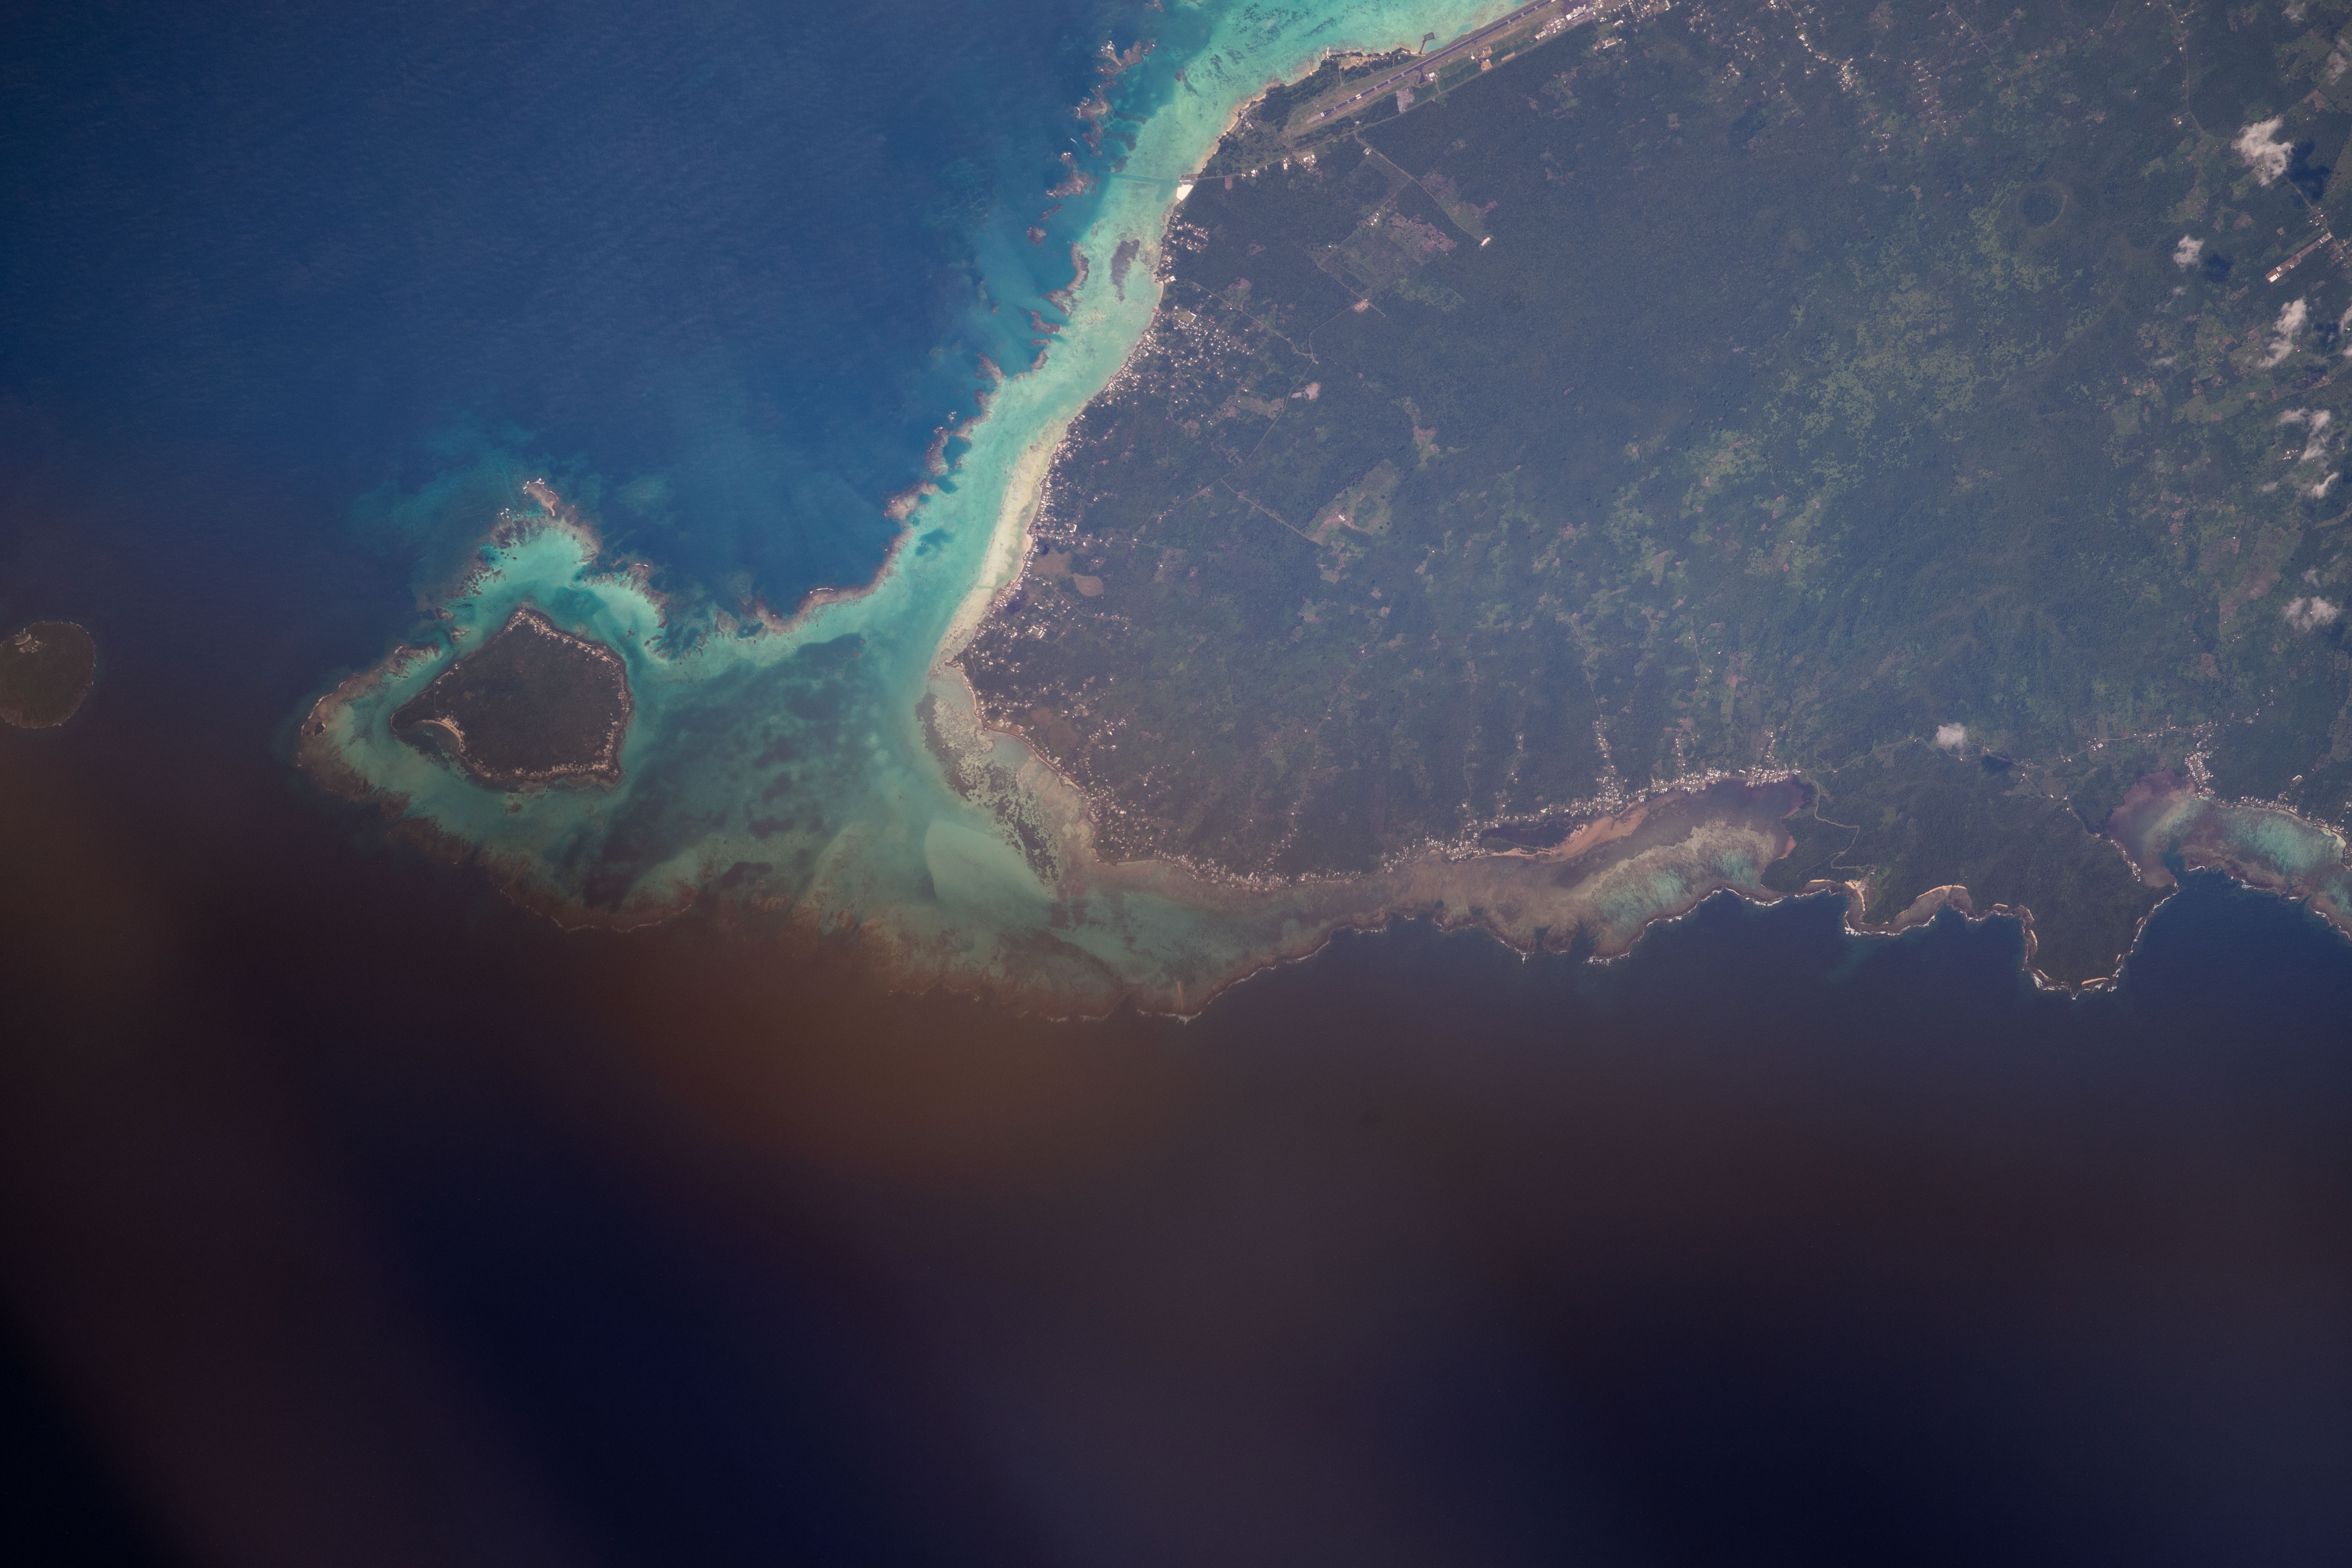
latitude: -13.9
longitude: -172.0
